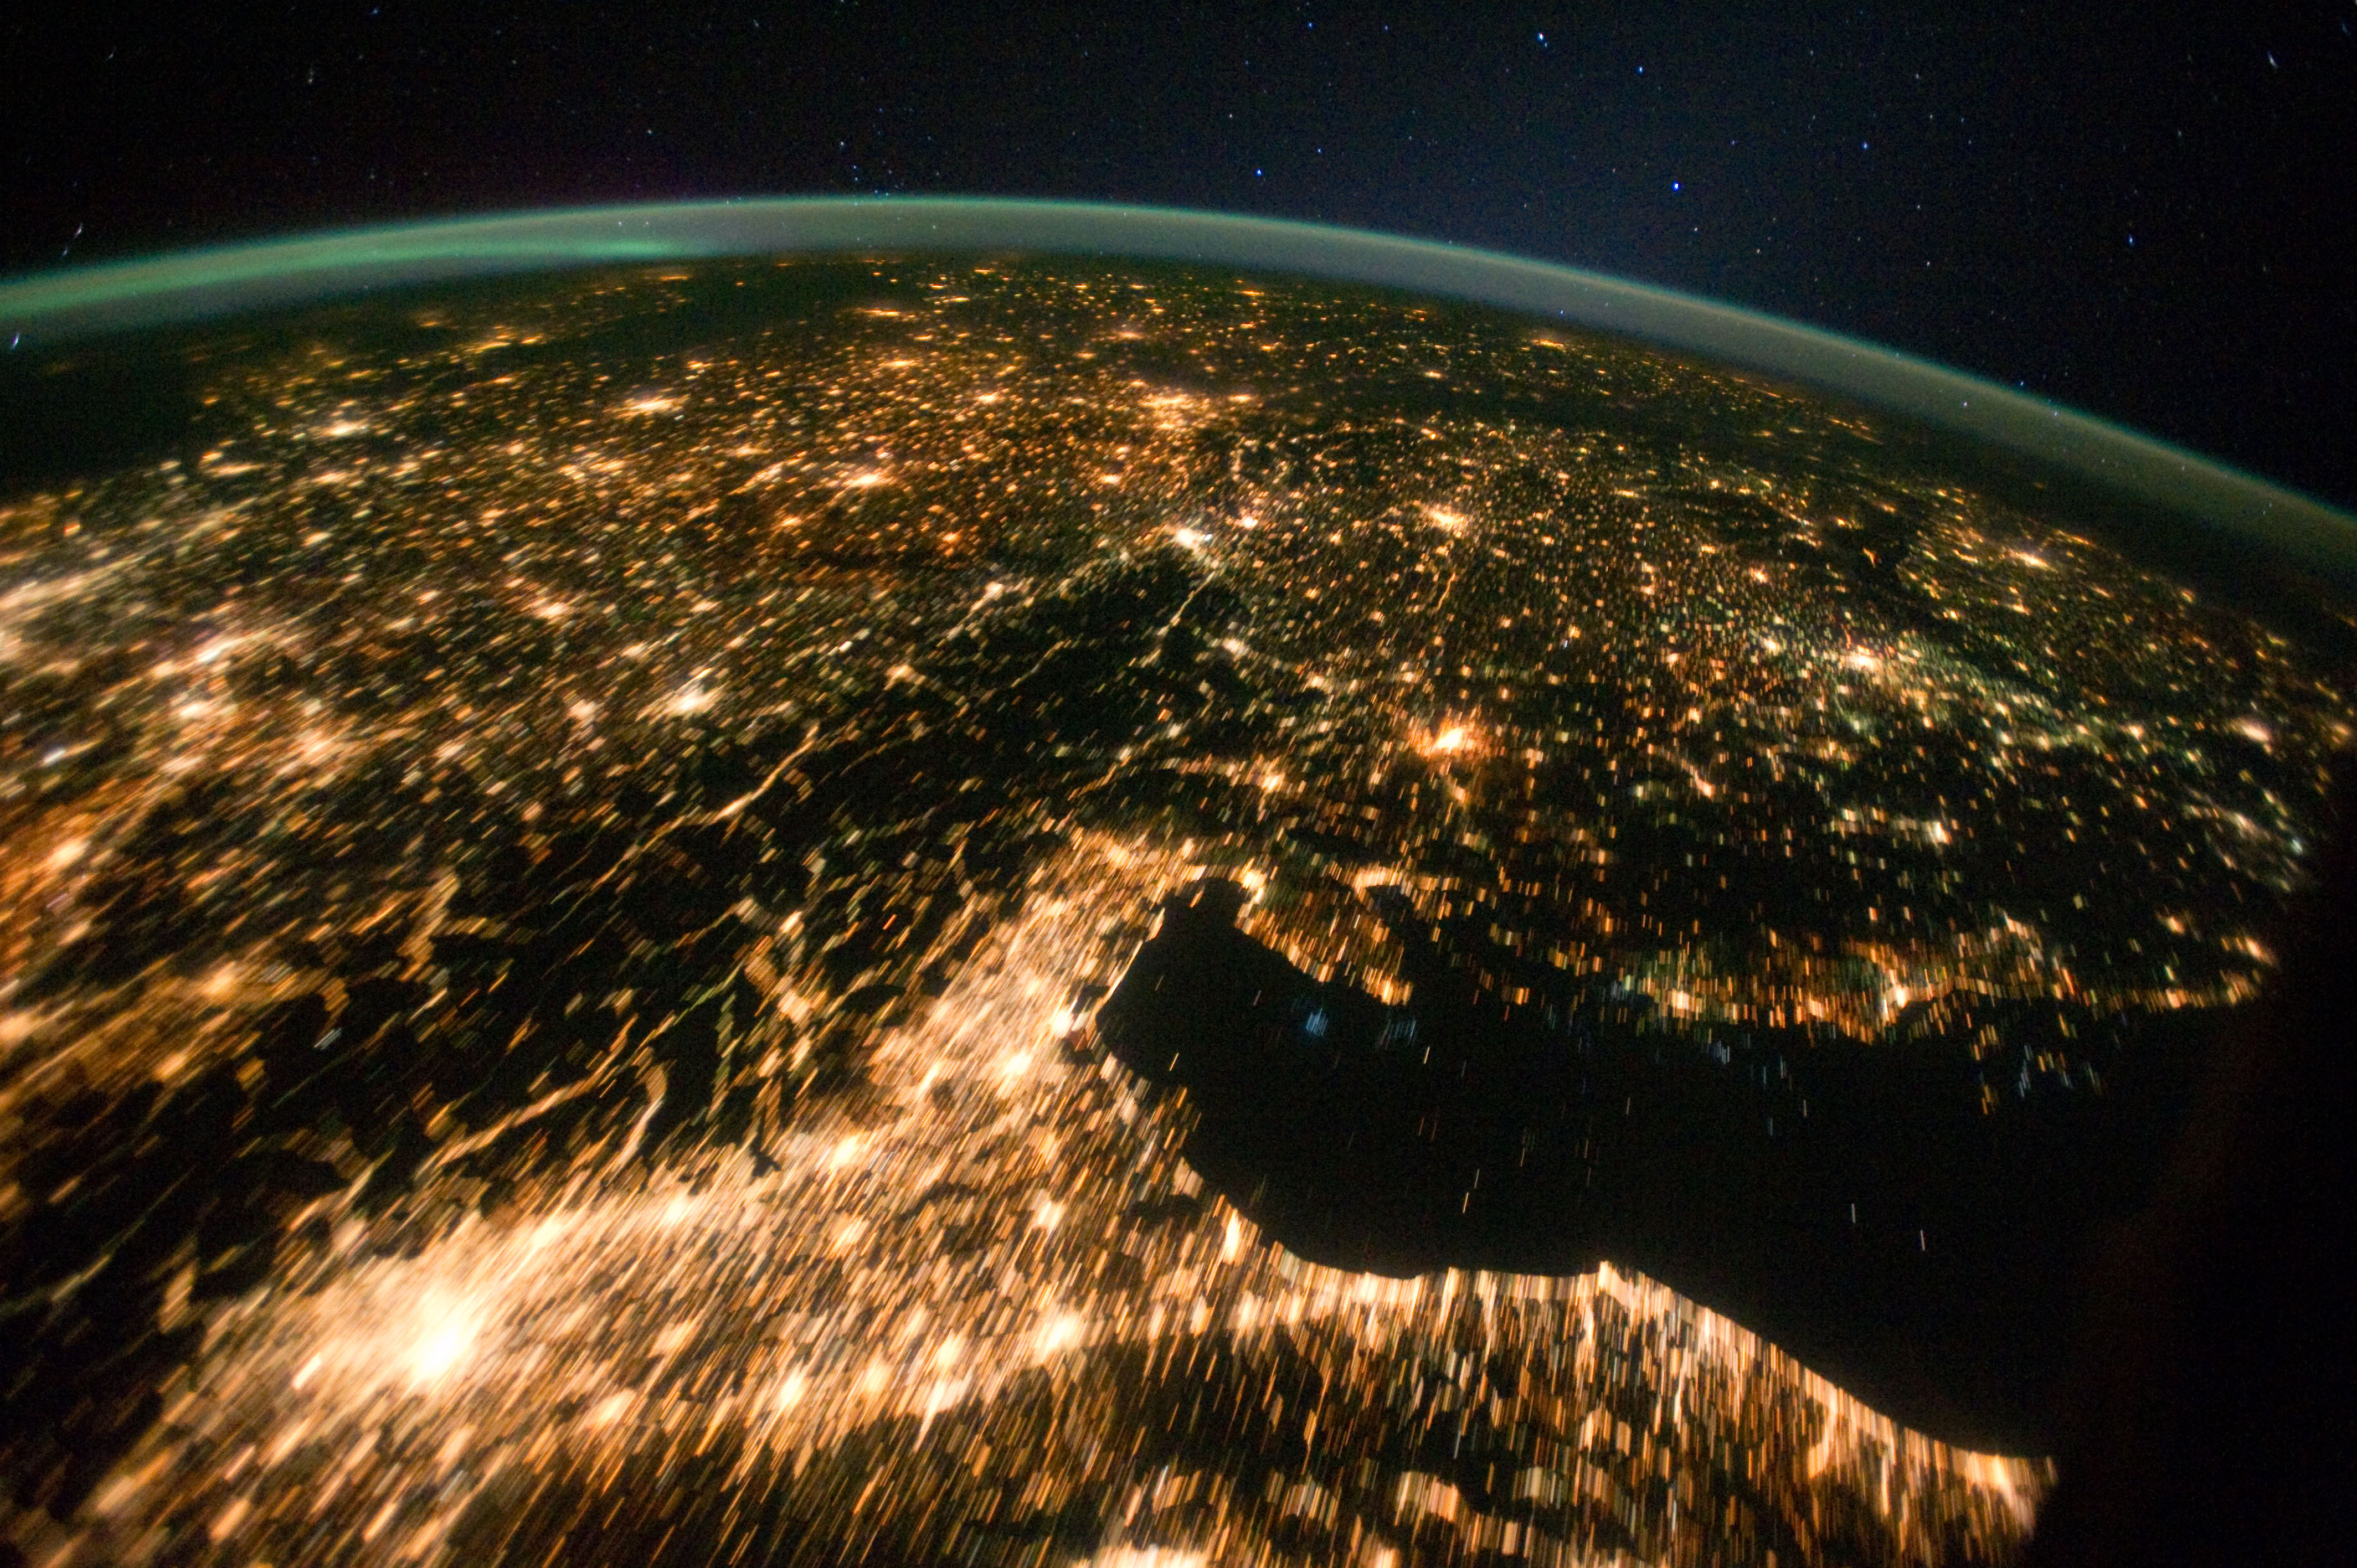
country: ITALY
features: PAN, ITALY, GERMANY, POLAND, HUNGARY AT NIGHT
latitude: 46.0
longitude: 13.0
